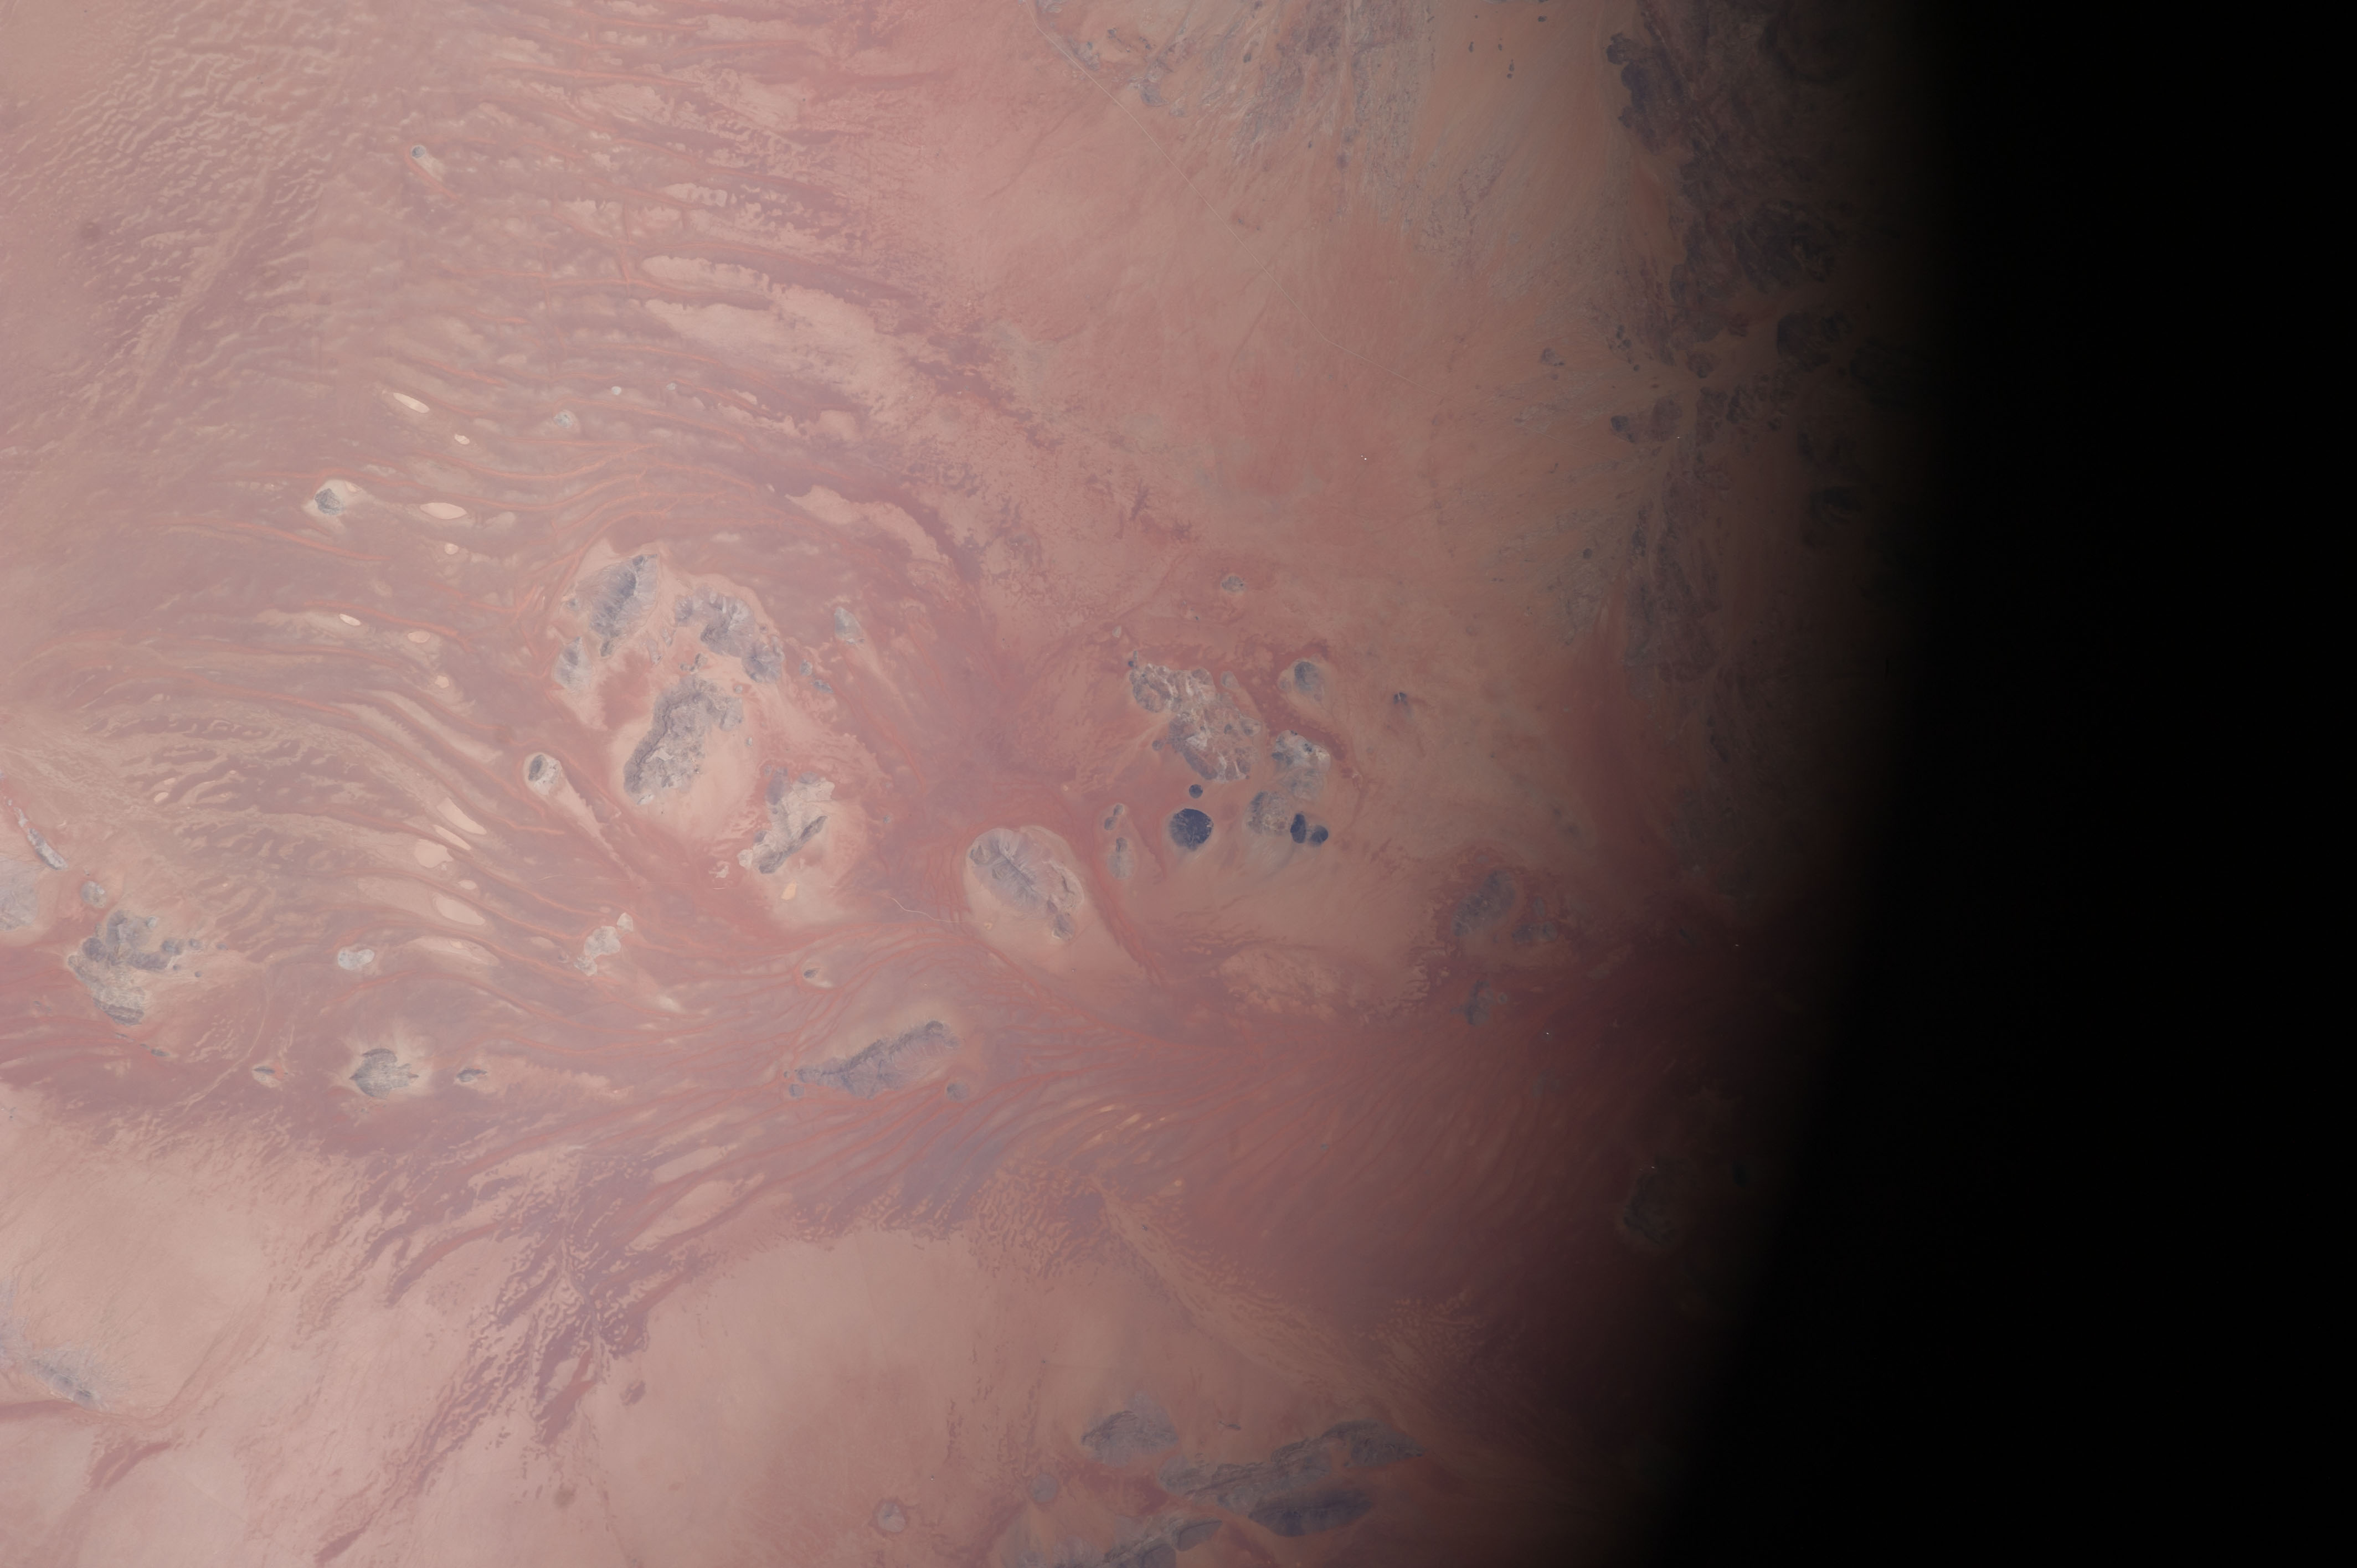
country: REPUBLIC SOUTH AFRICA
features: NAMAKWALLAND, ROCKY OUTCROPS, SAND DUNES, PARTIAL FRAME
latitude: -29.1
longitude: 18.5
